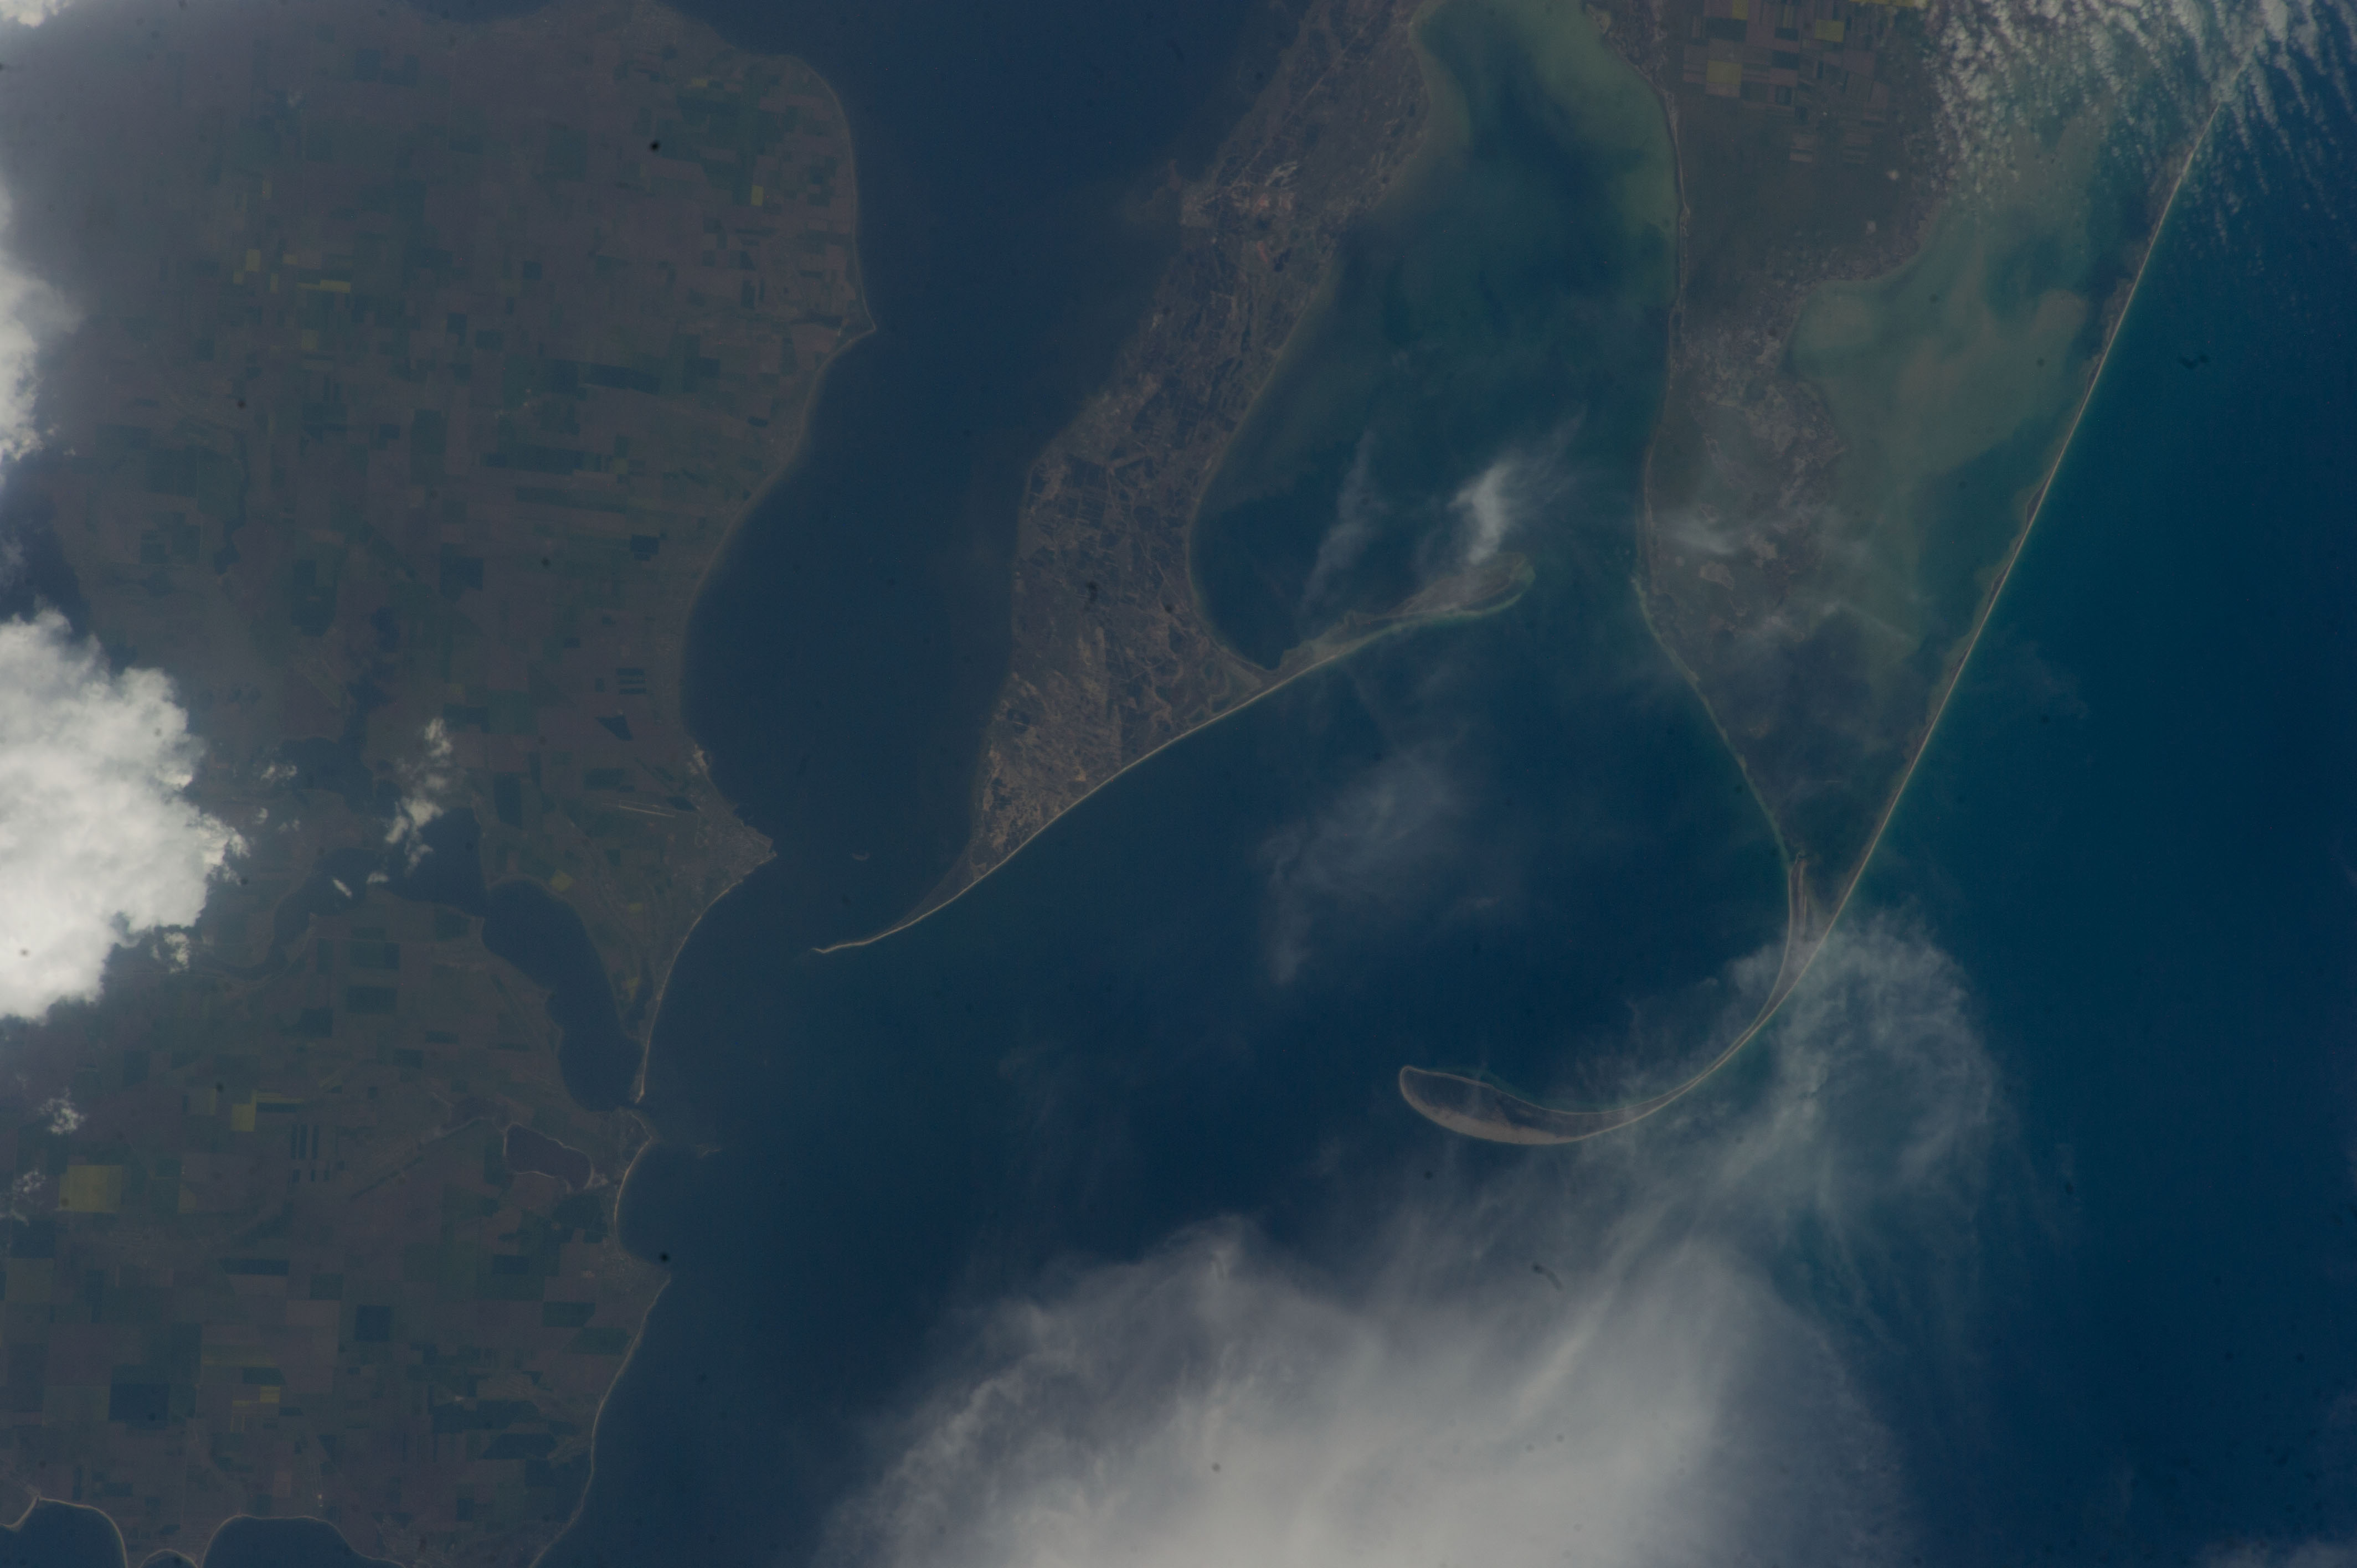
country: UKRAINE
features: COAST, BLACK SEA, TENDRIVS'KA GULF, DNIPROVS'KA GULF, BILOBEREZHIA SVIATOSLAVA NATIONAL NATURE PARK
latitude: 46.5
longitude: 31.6
